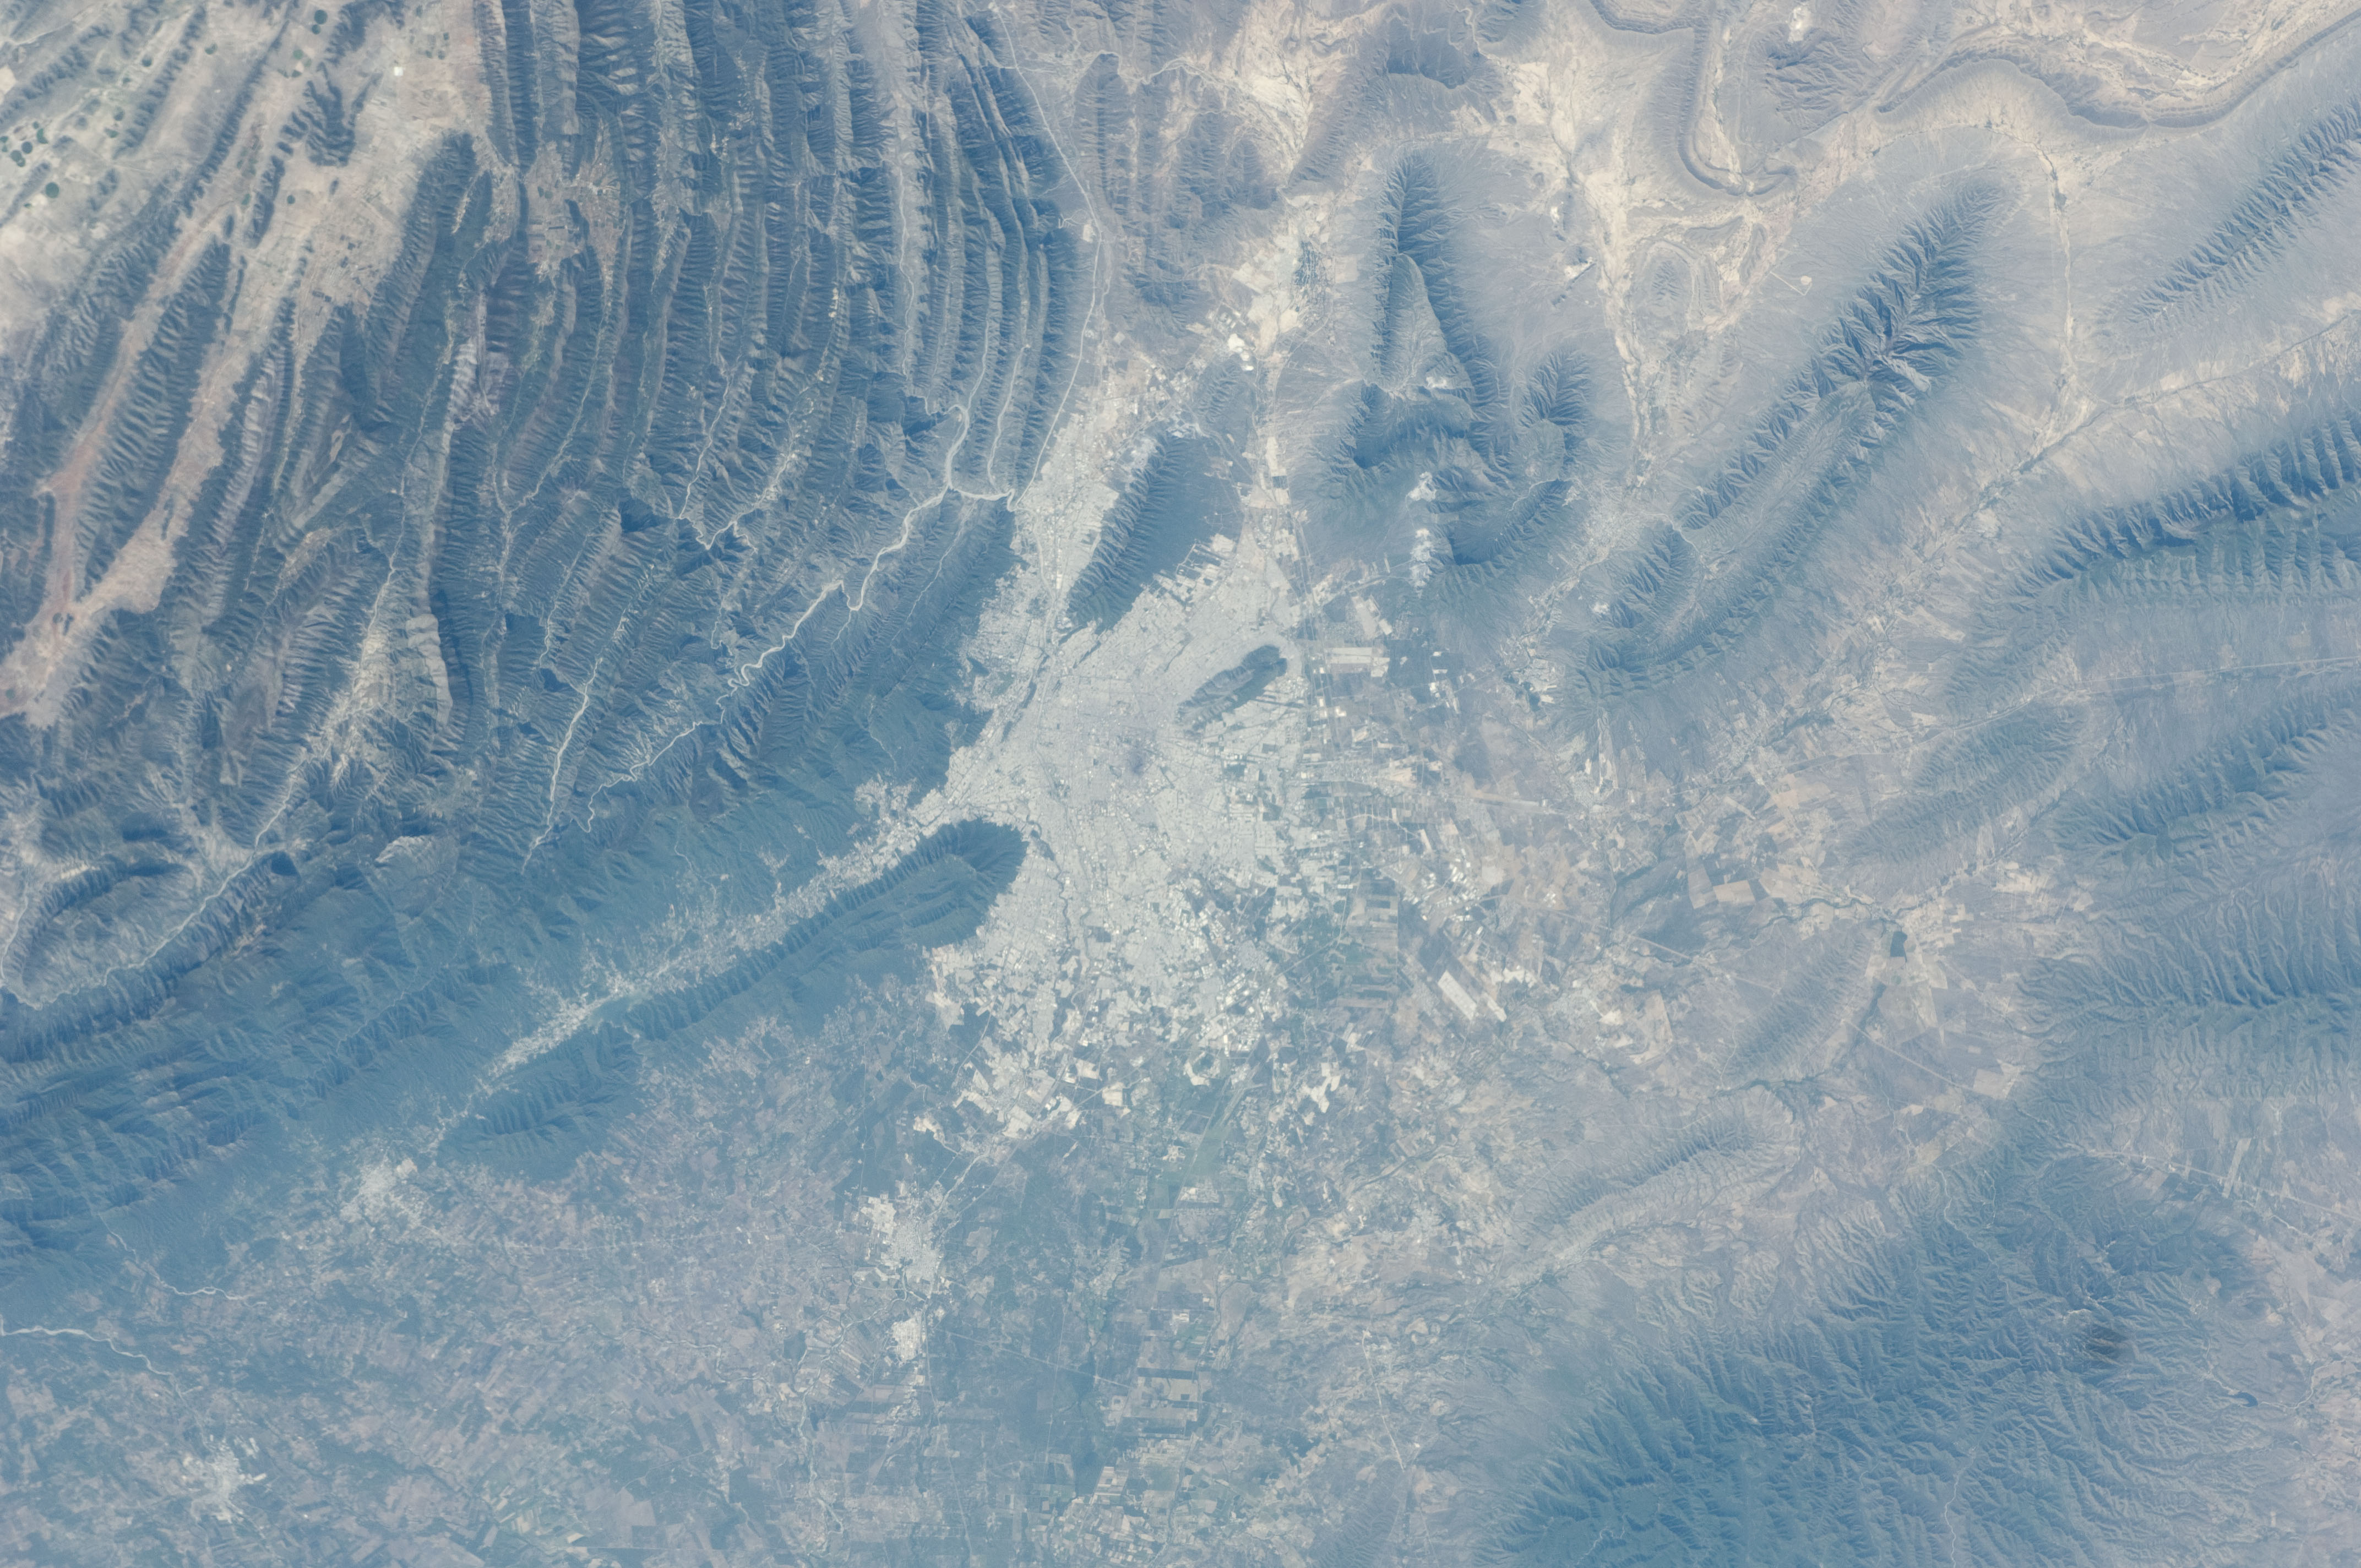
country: MEXICO
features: SIERRA MADRE ORIENTAL RANGES, MONTERREY AREA, FOR., AGR., DES.
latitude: 26.0
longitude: -100.5
